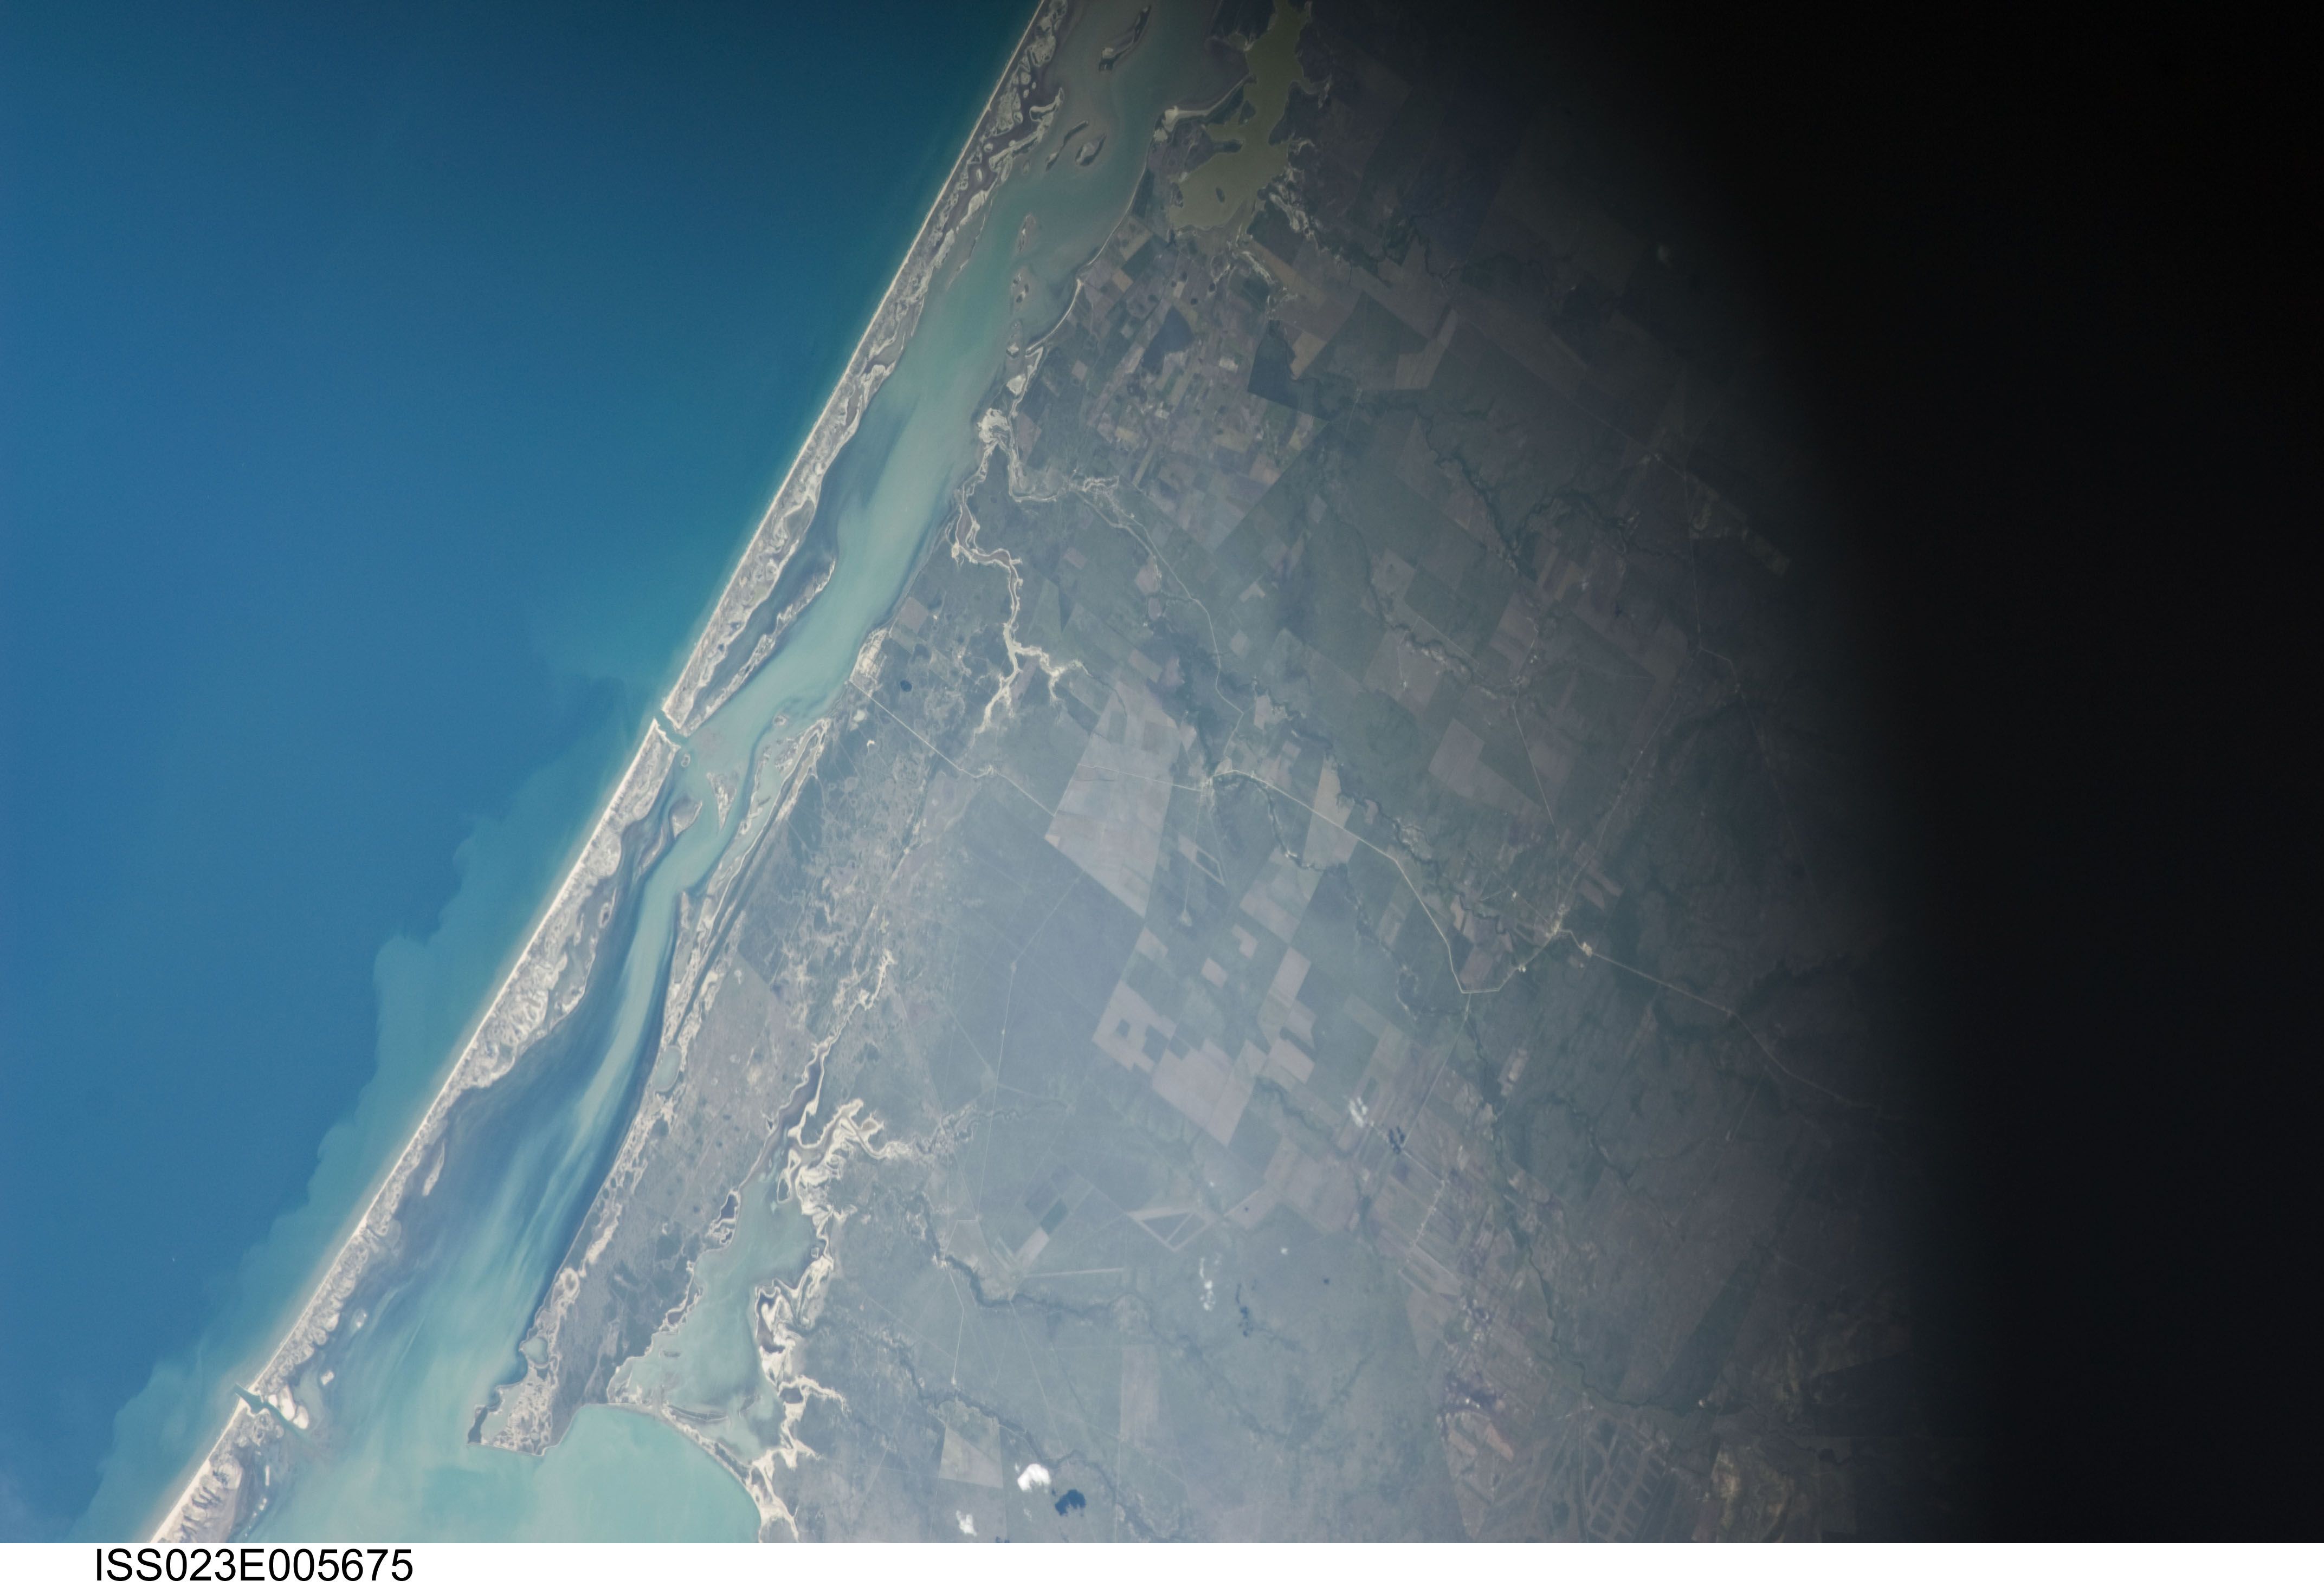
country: MEXICO
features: S. LAGUNA MADRE, BEACH, AGR.
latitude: 24.1
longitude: -98.0
